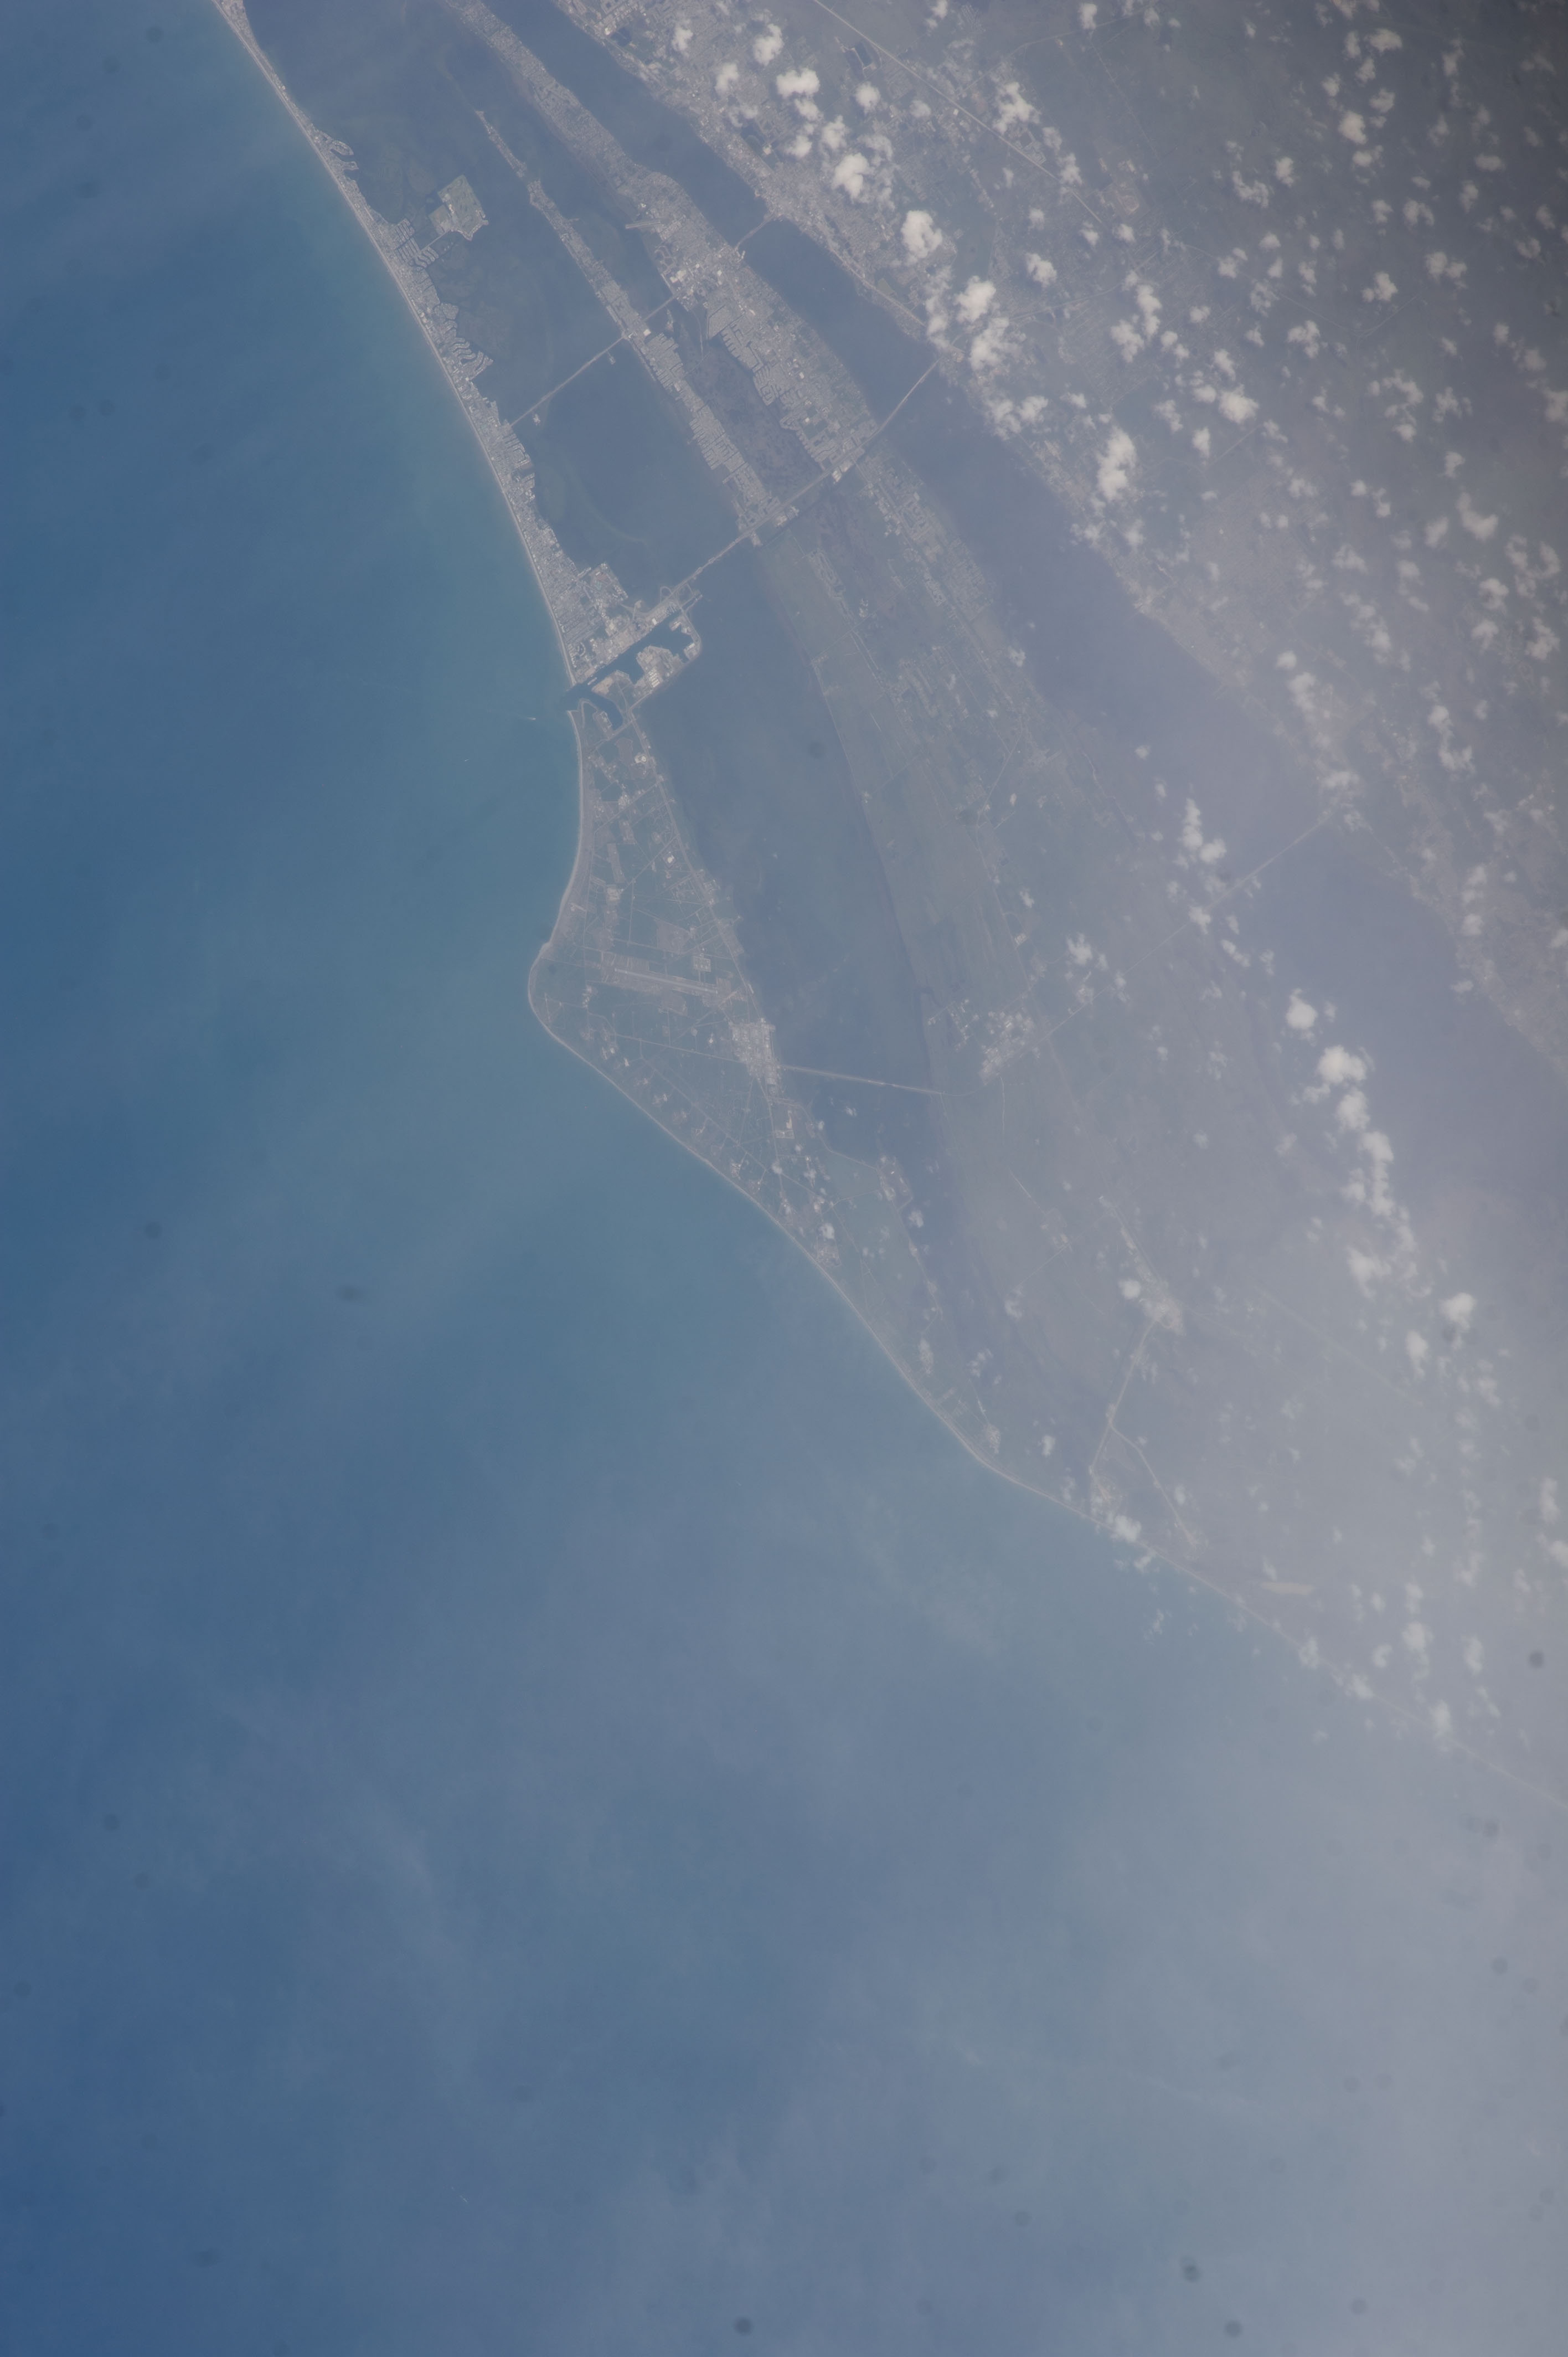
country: USA-FLORIDA
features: COASTLINE, CANAVERAL NATIOANL SEASHORE, PORT CANAVERAL
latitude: 28.6
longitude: -80.6
